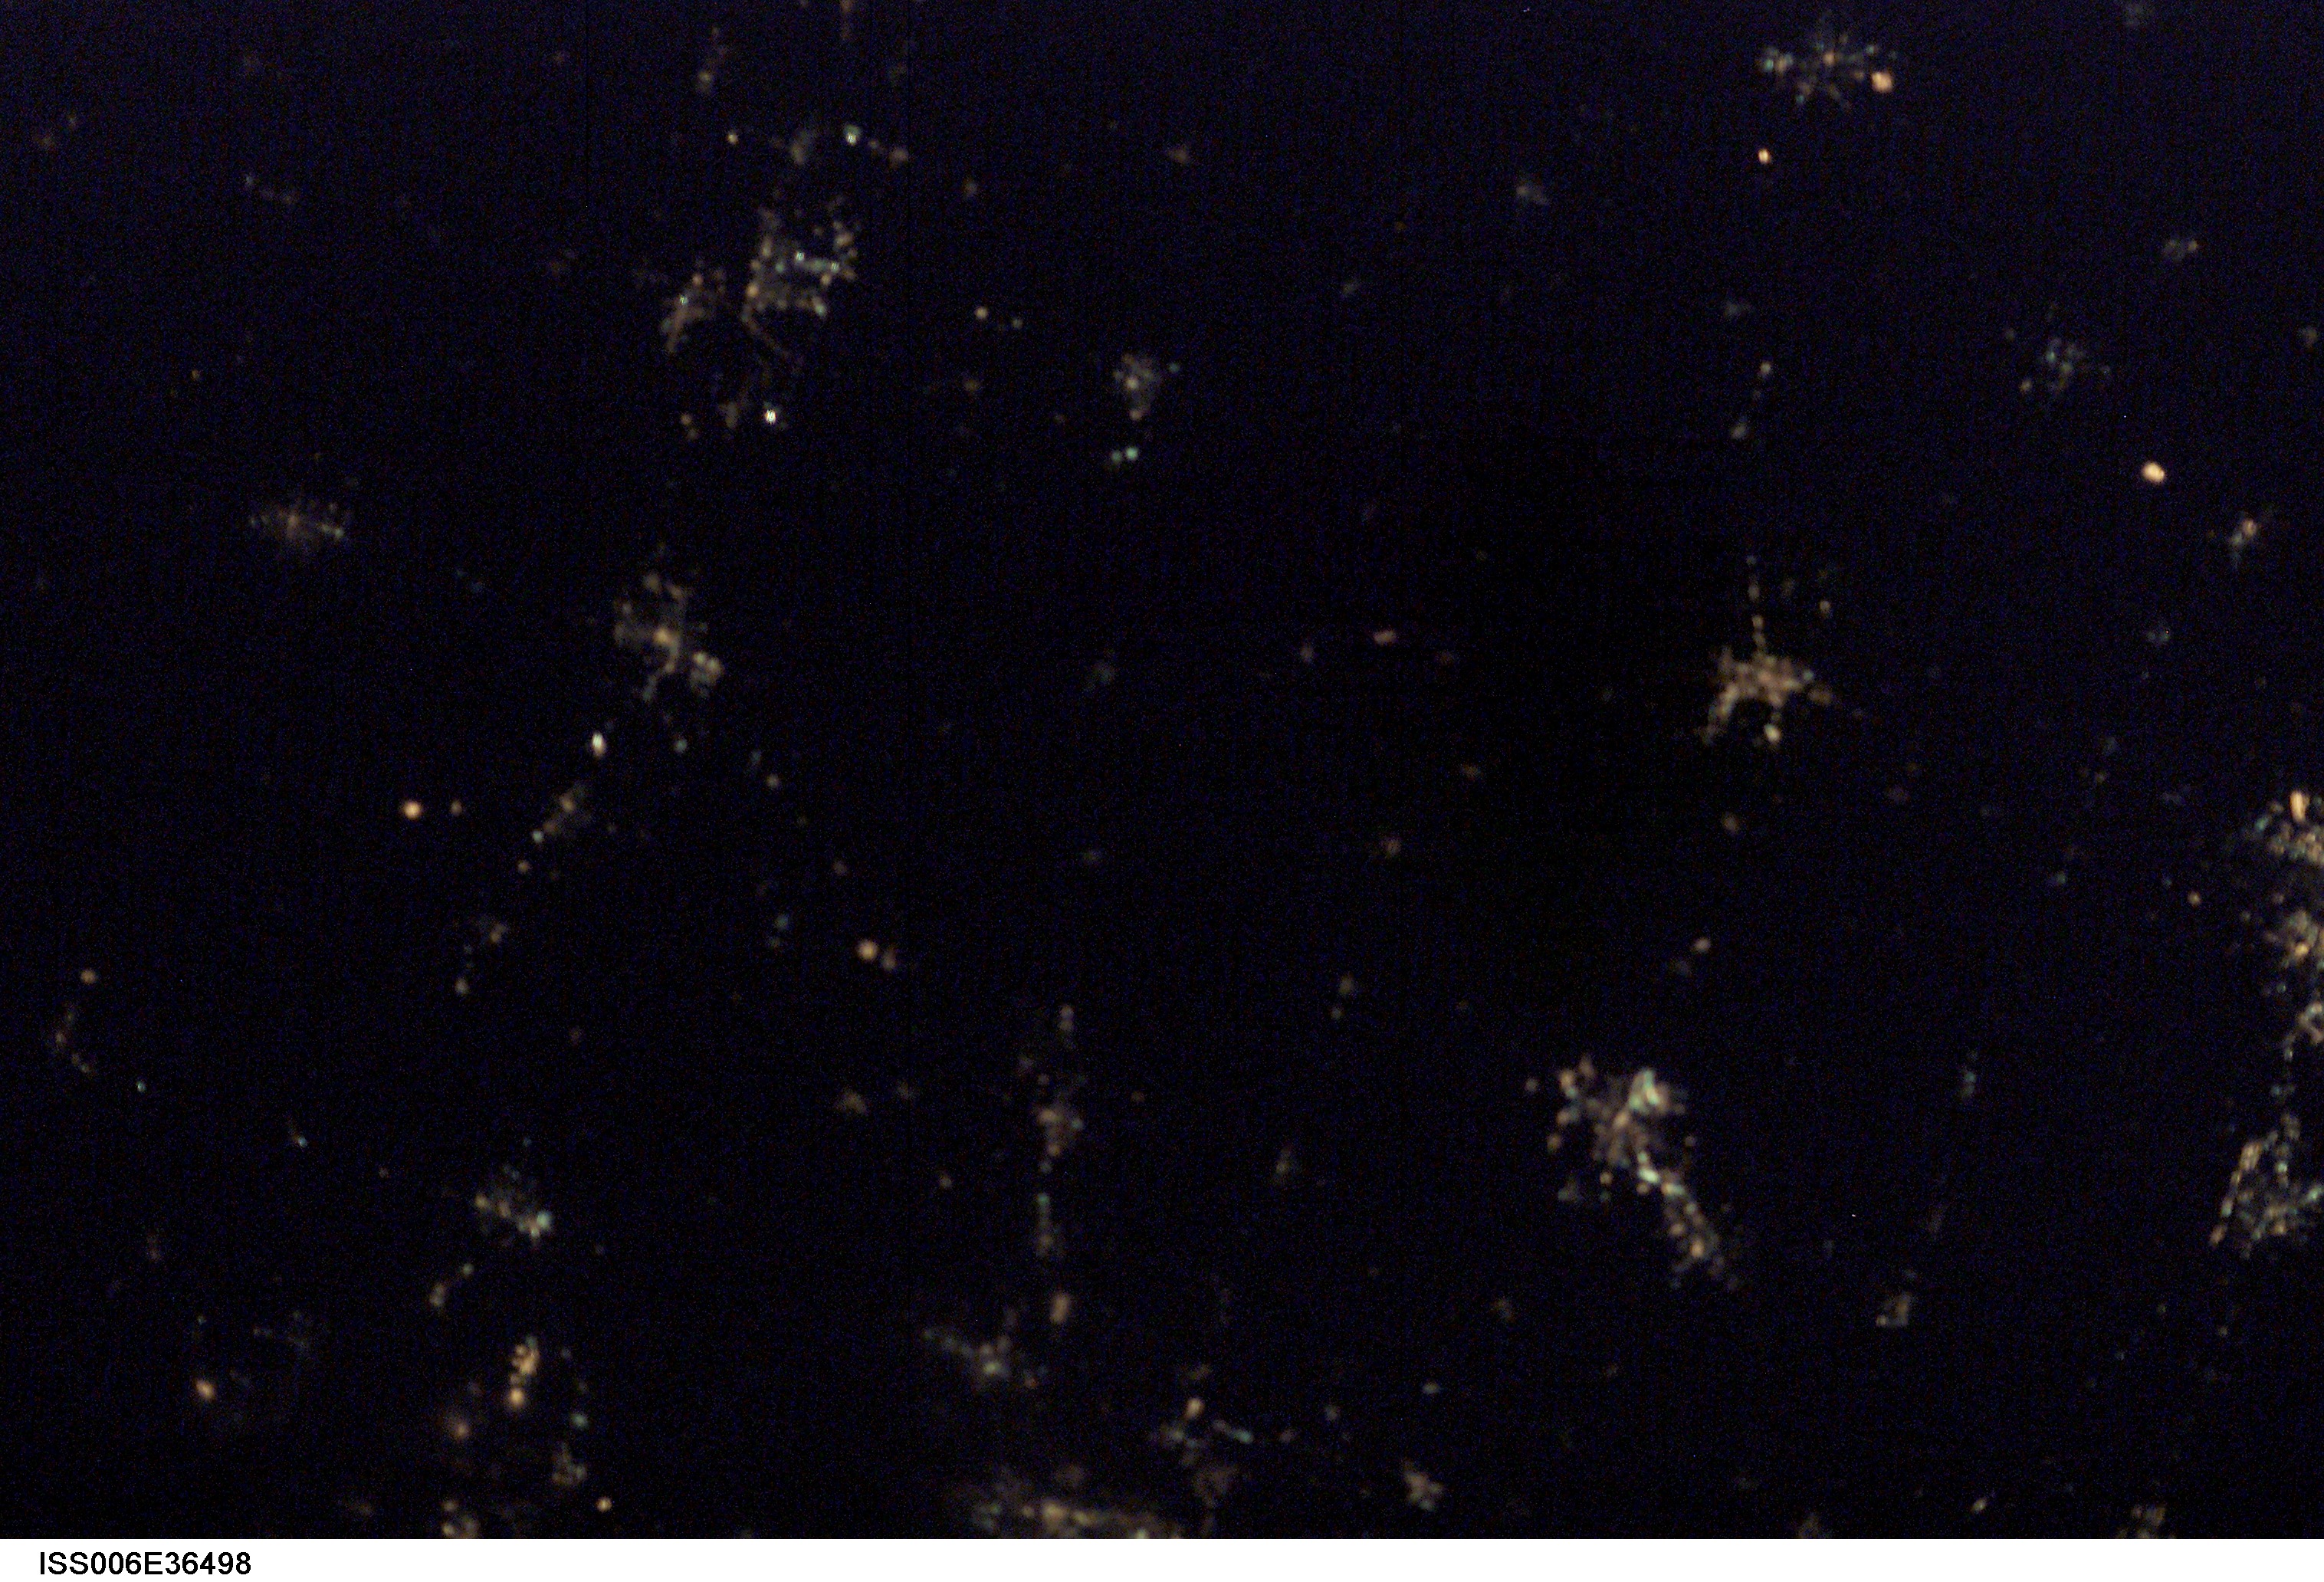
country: USA-MICHIGAN
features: DARK EARTHOBS
